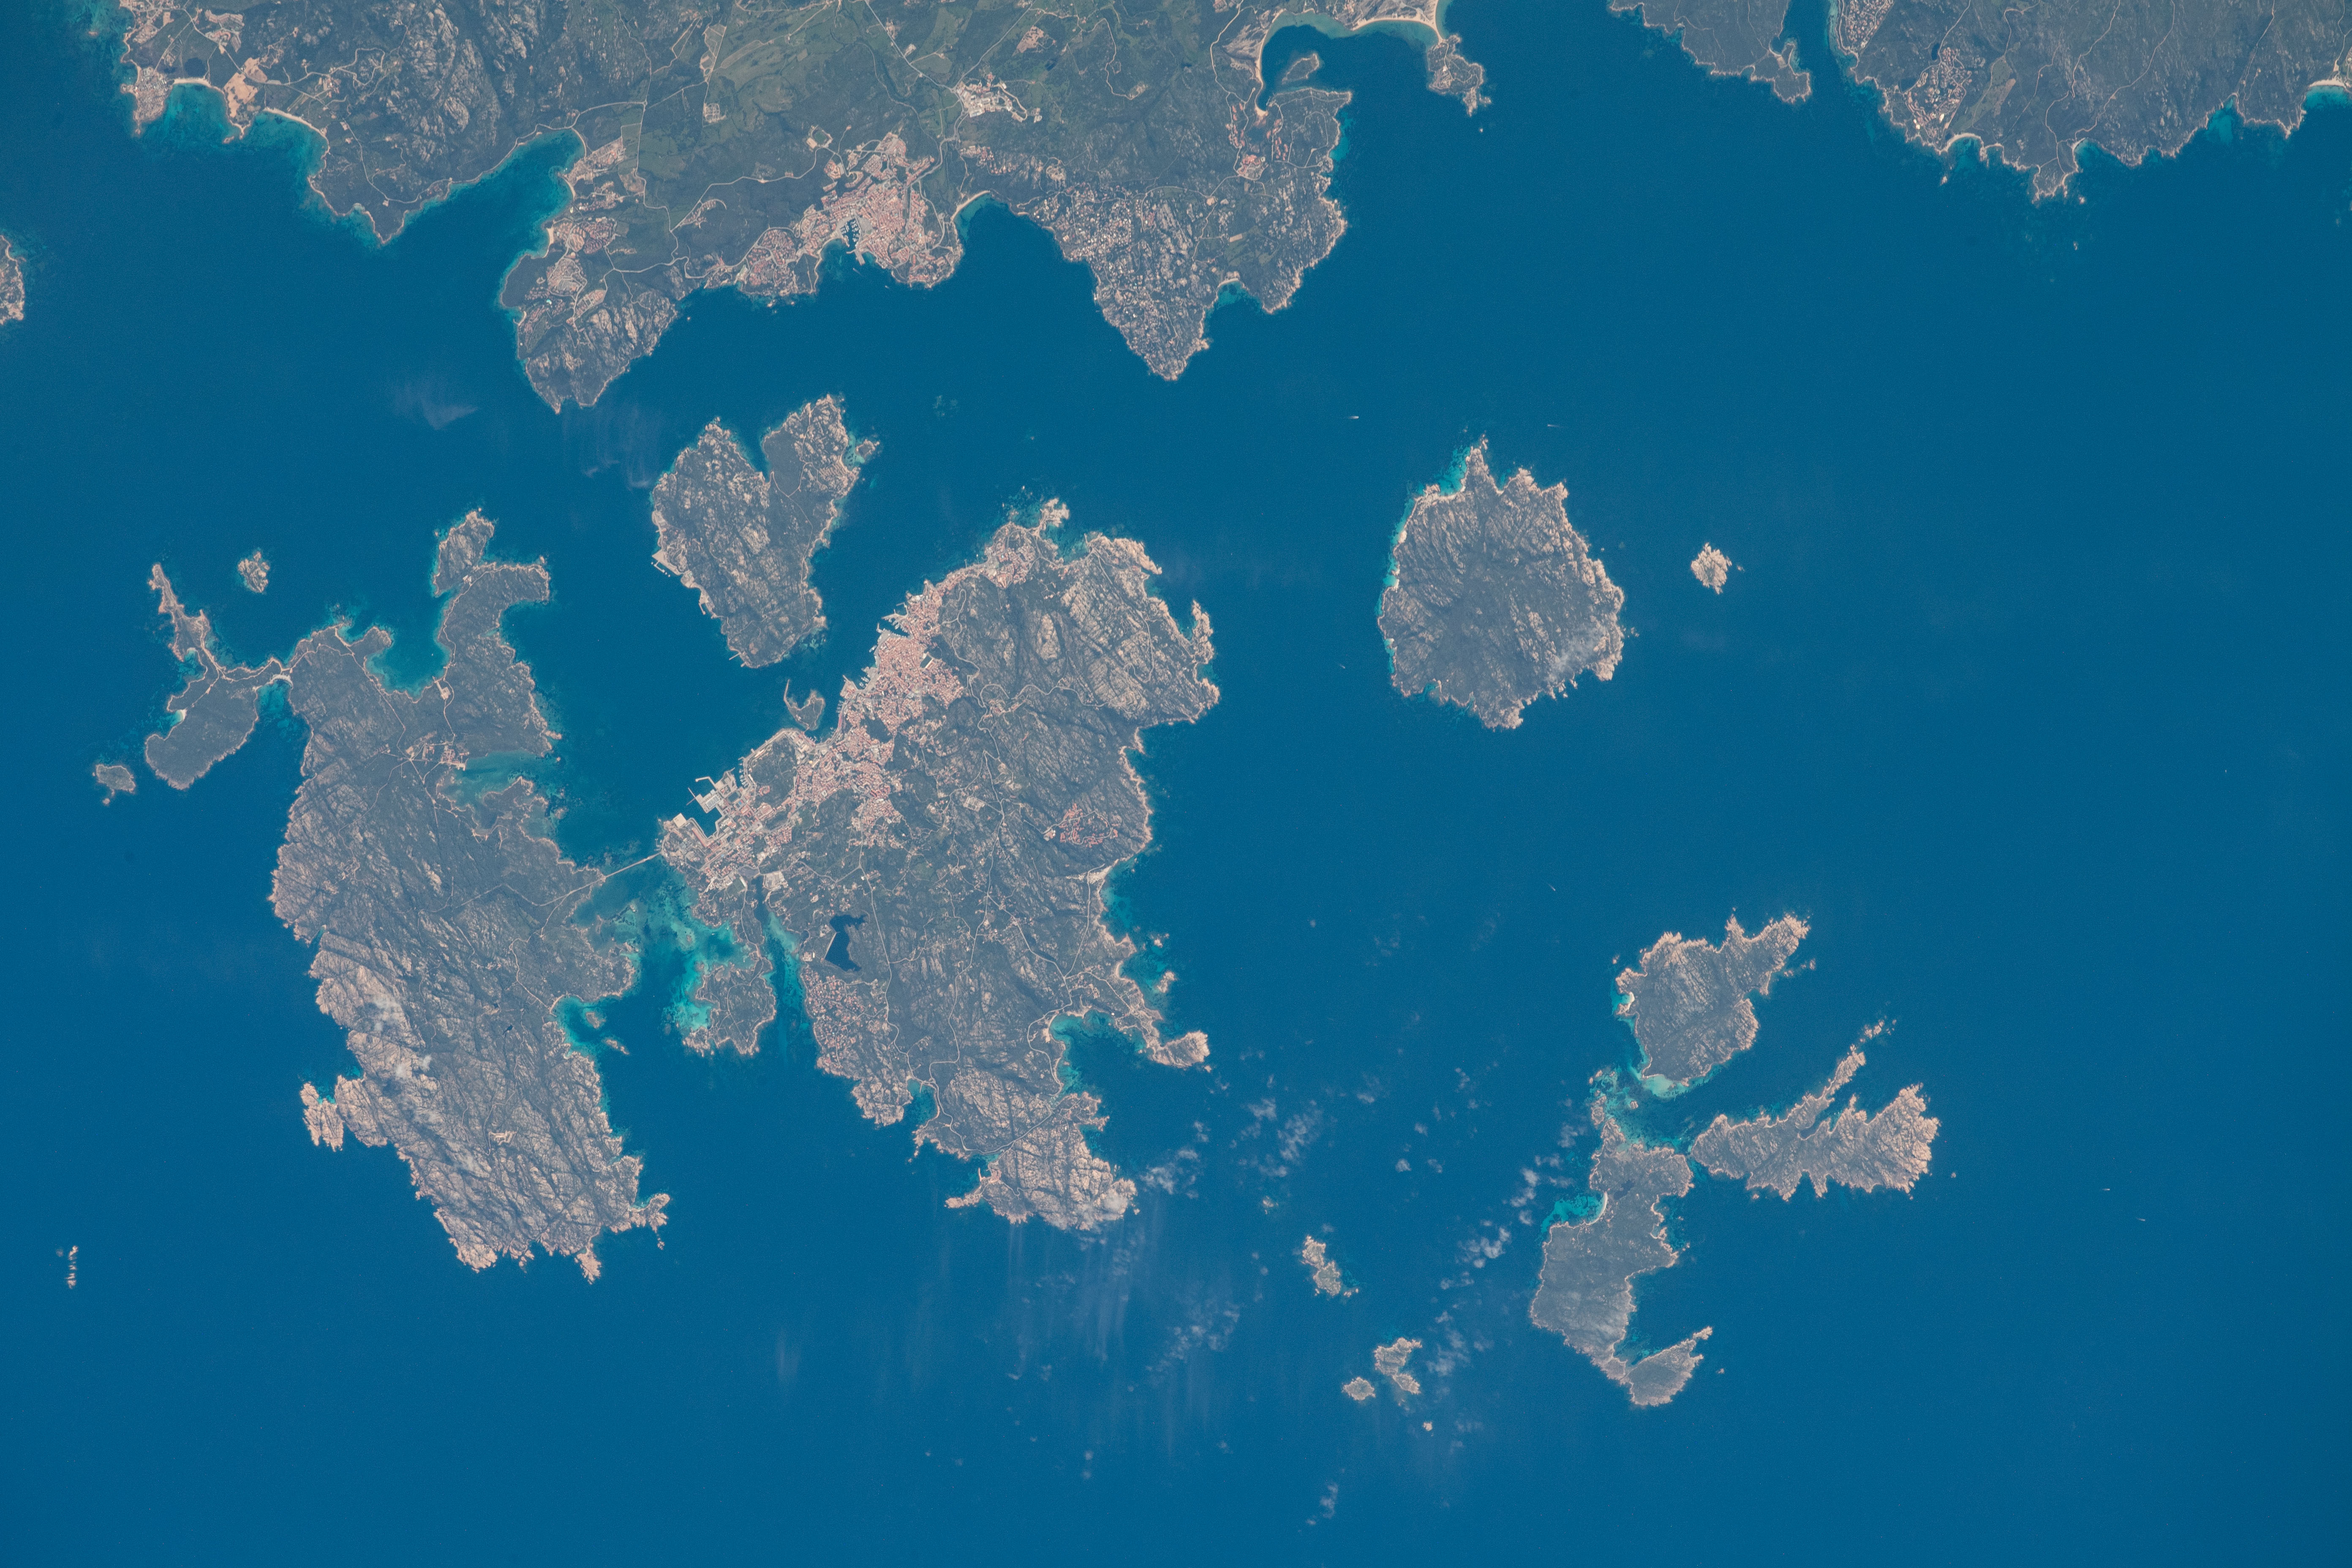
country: SARDINIA
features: CAPRERA, ISOLA SPARGI
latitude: 41.2
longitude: 9.4
